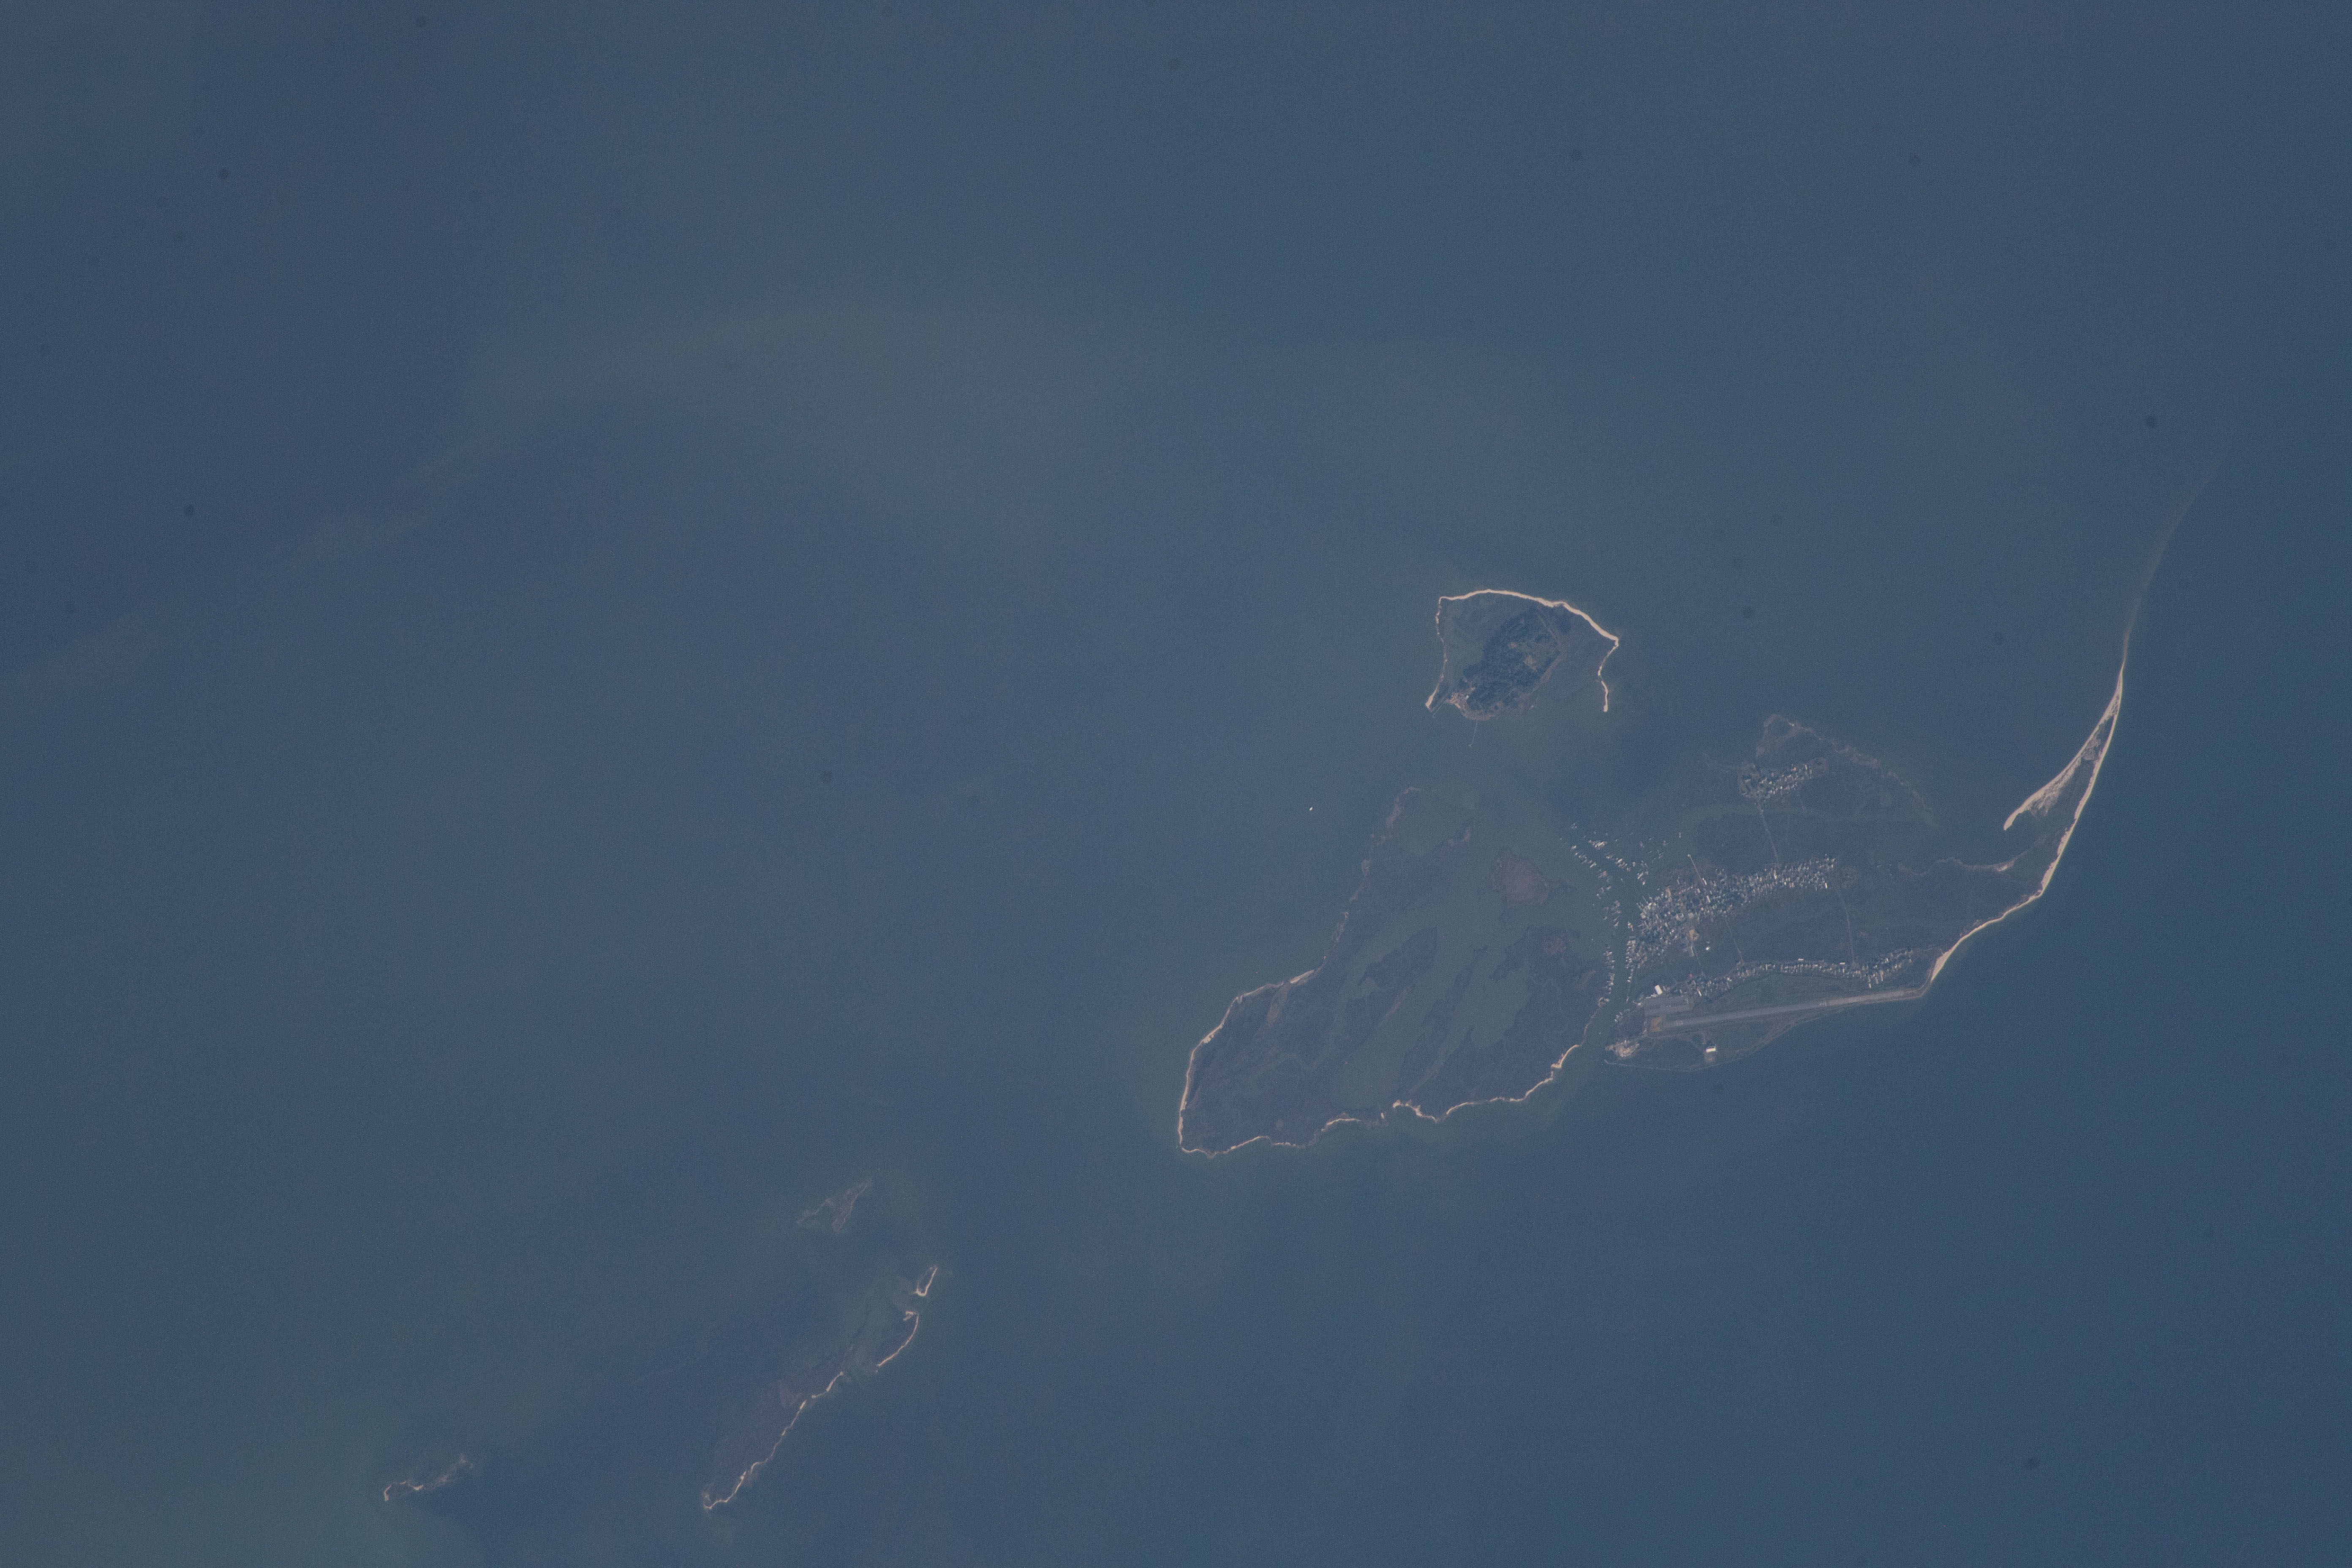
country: USA-MASSACHUSETTS
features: NANTUCKET, WAUWINET, POLPIS, COSKATA POND
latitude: 41.3
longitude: -70.4
